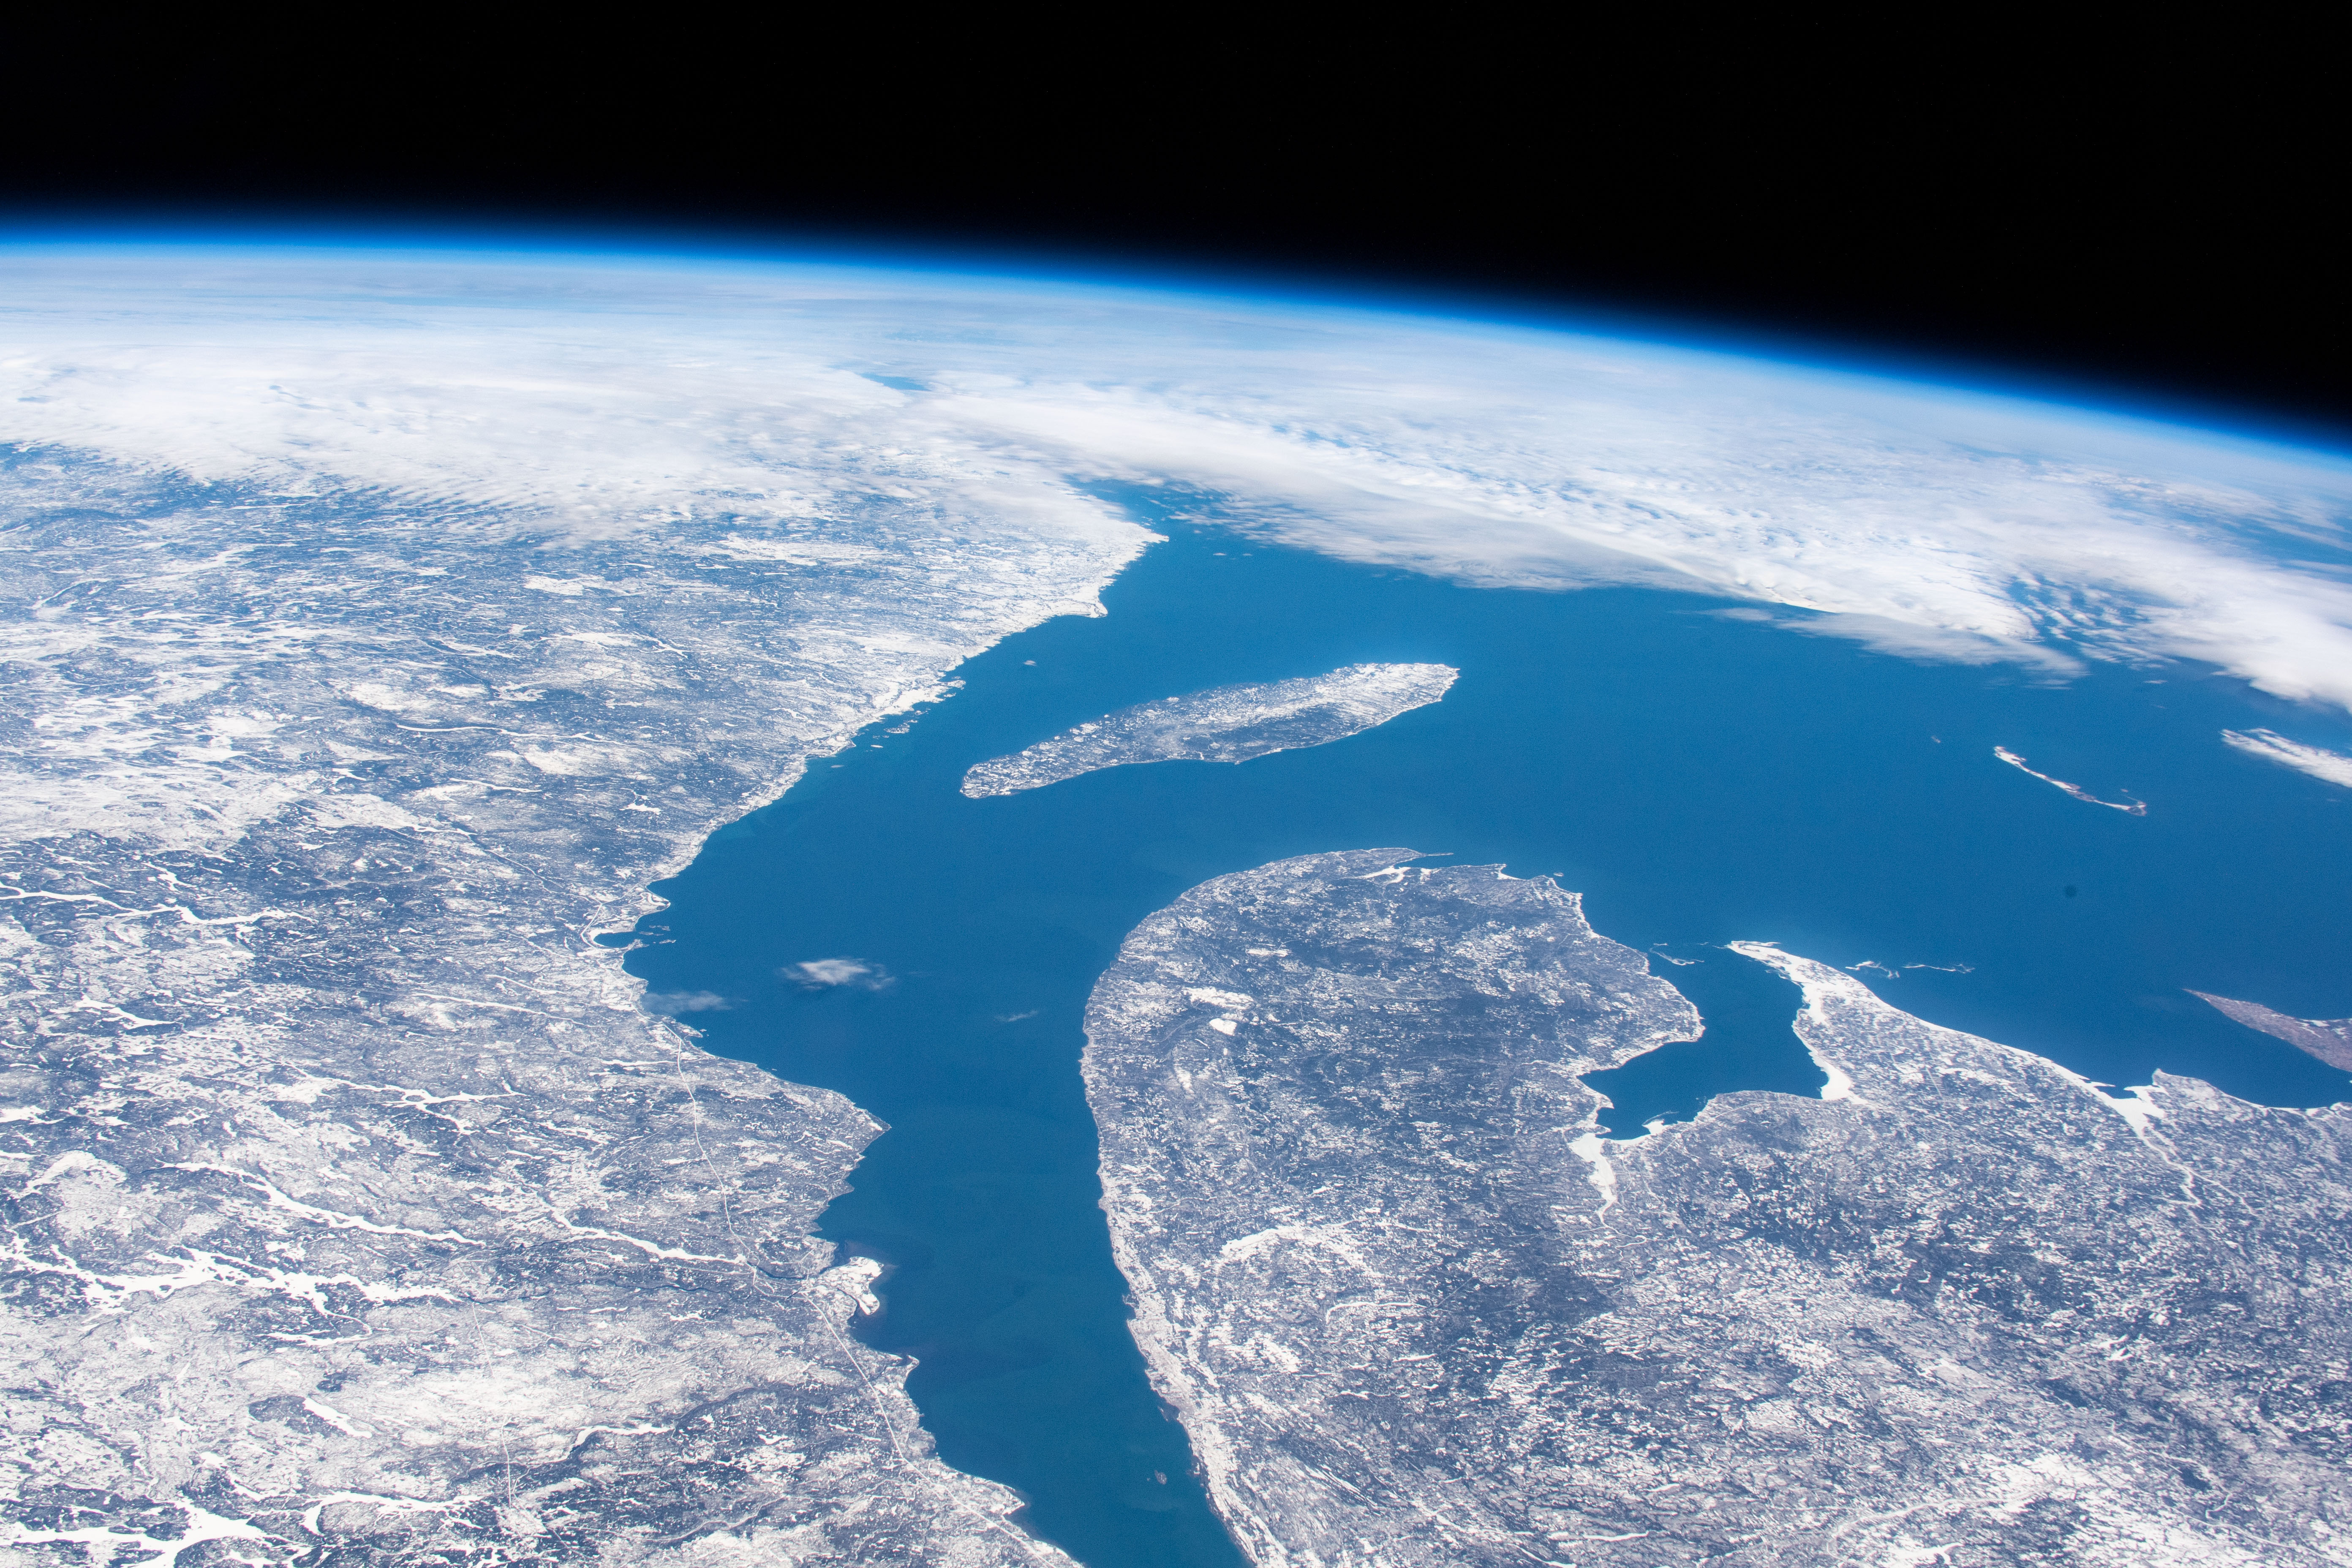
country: CANADA-Q
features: ANTICOSTI ISLAND, ST LAWRENCE RIVER, NEW BRUNSWICK
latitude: 49.5
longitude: -64.0
